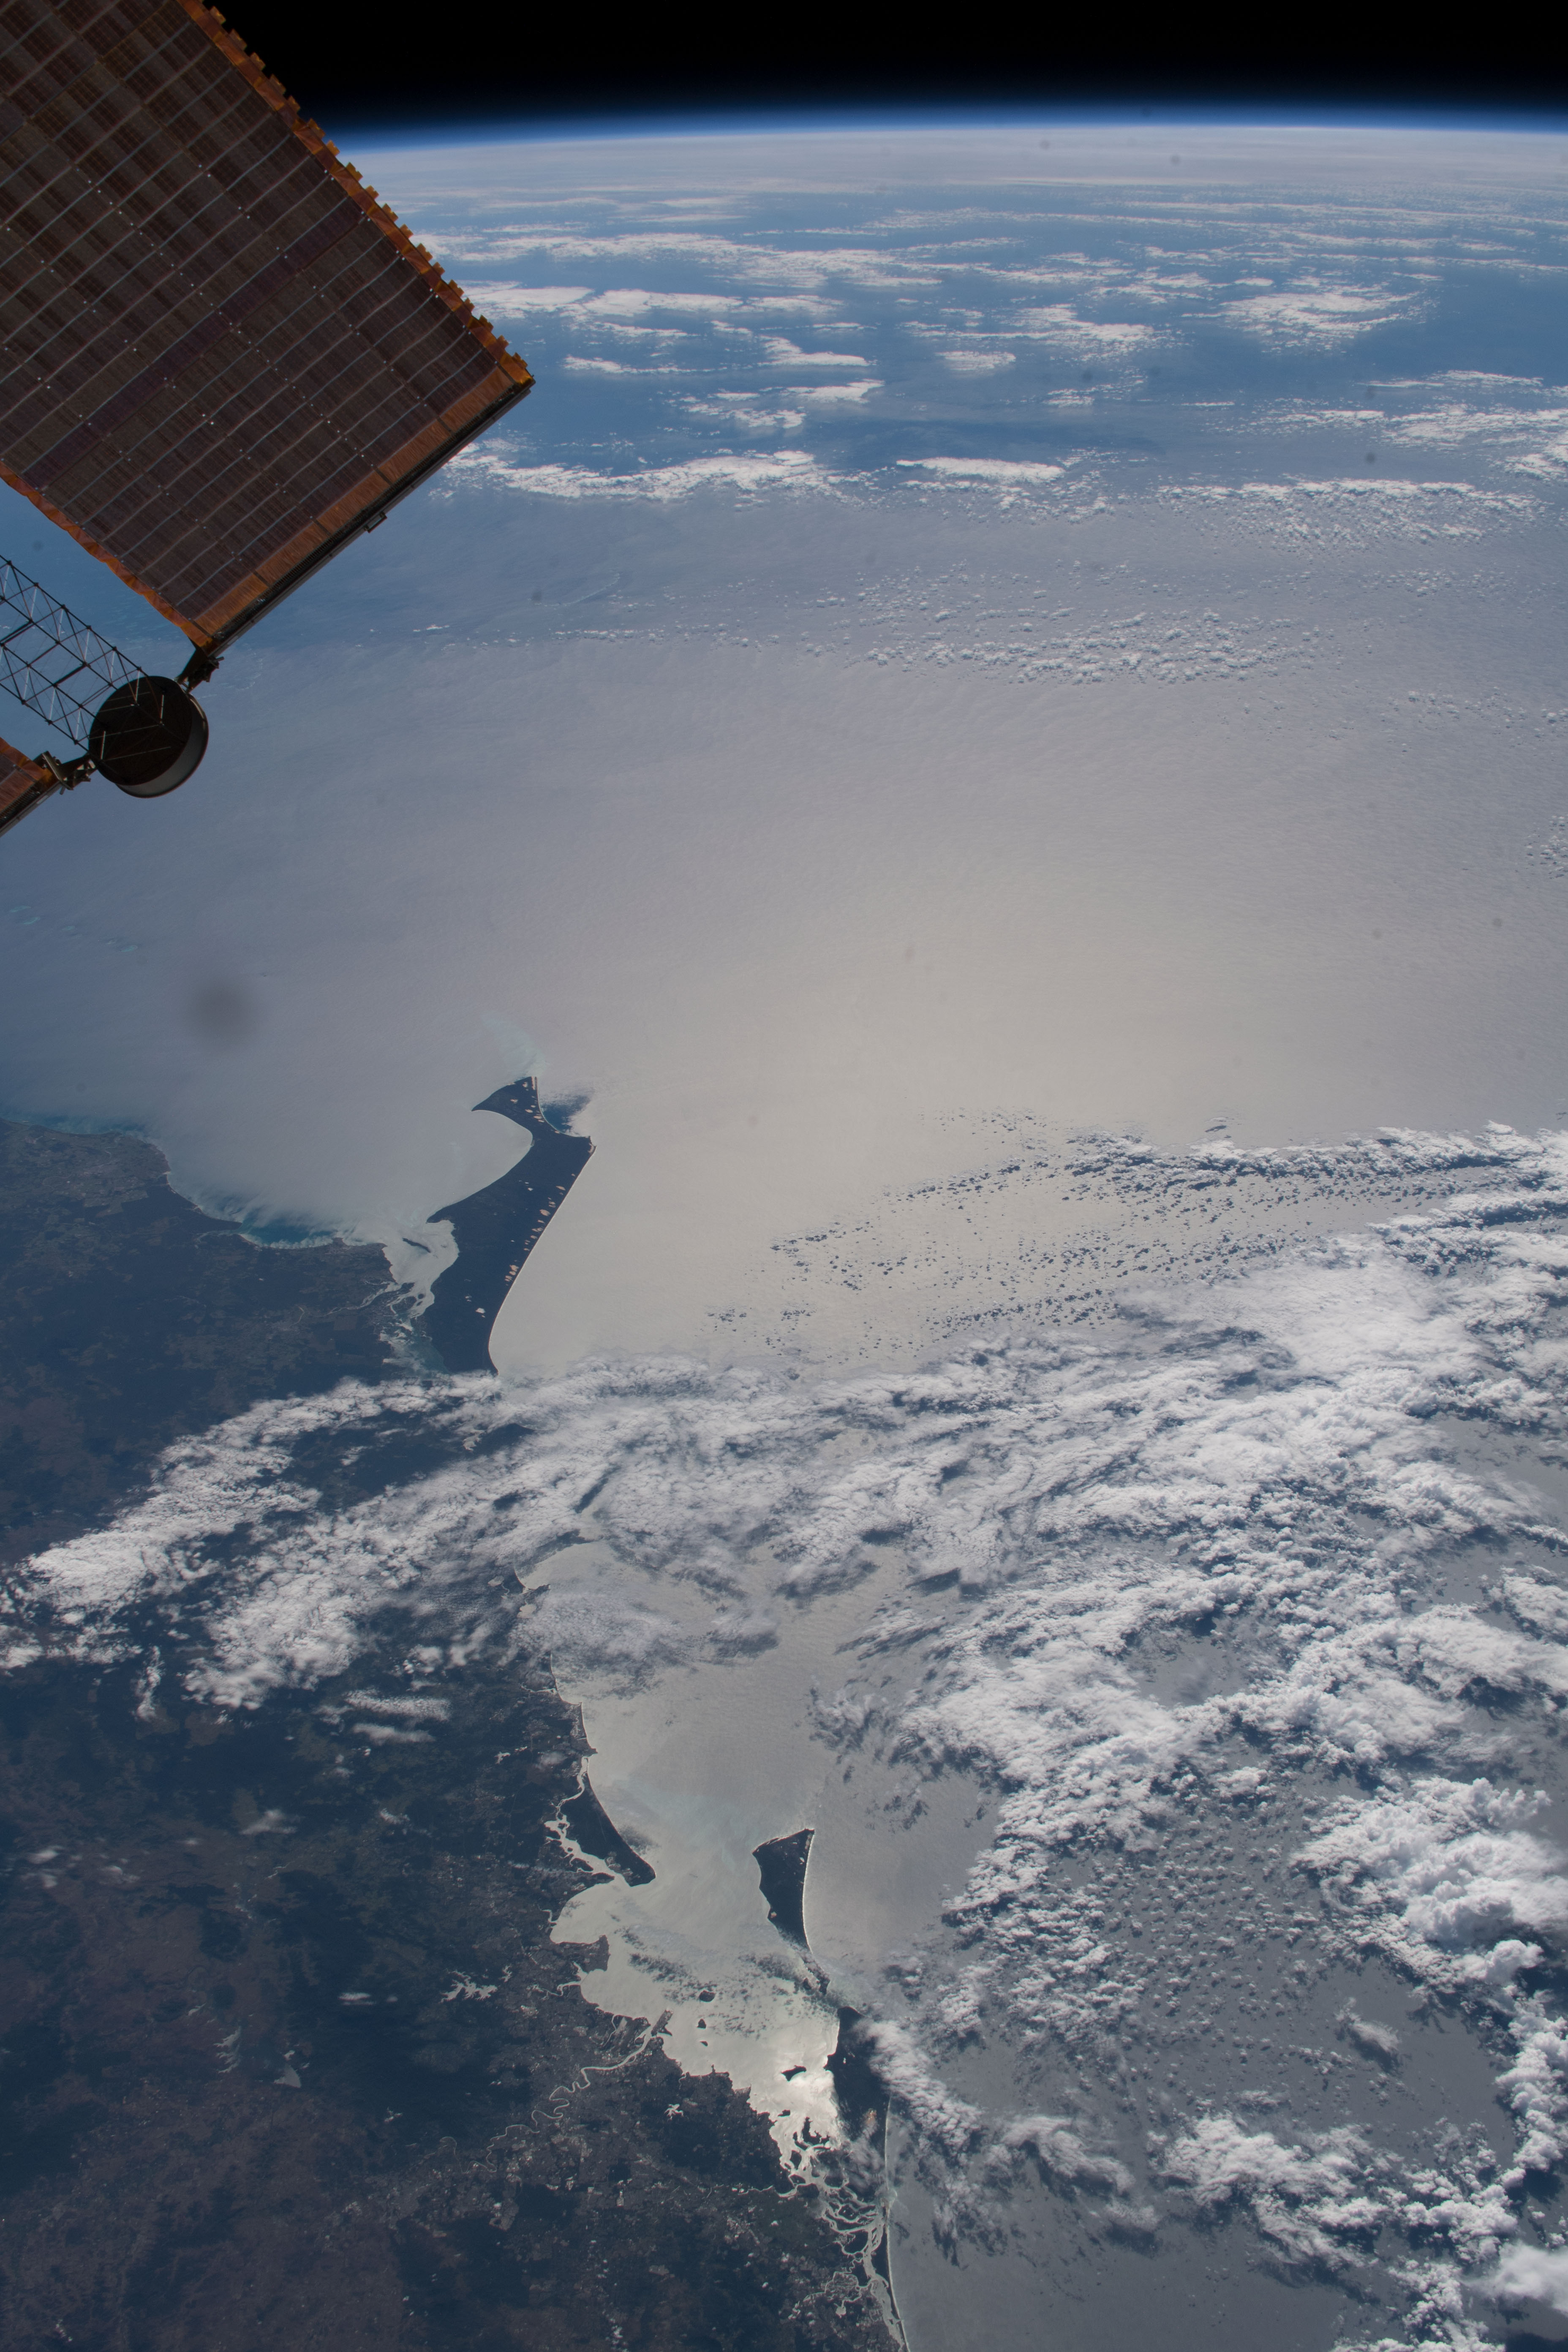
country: AUSTRALIA-Q
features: COAST, MOUNTAINS, PACIFIC OCEAN, BRISBANE
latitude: -25.1
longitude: 153.9
